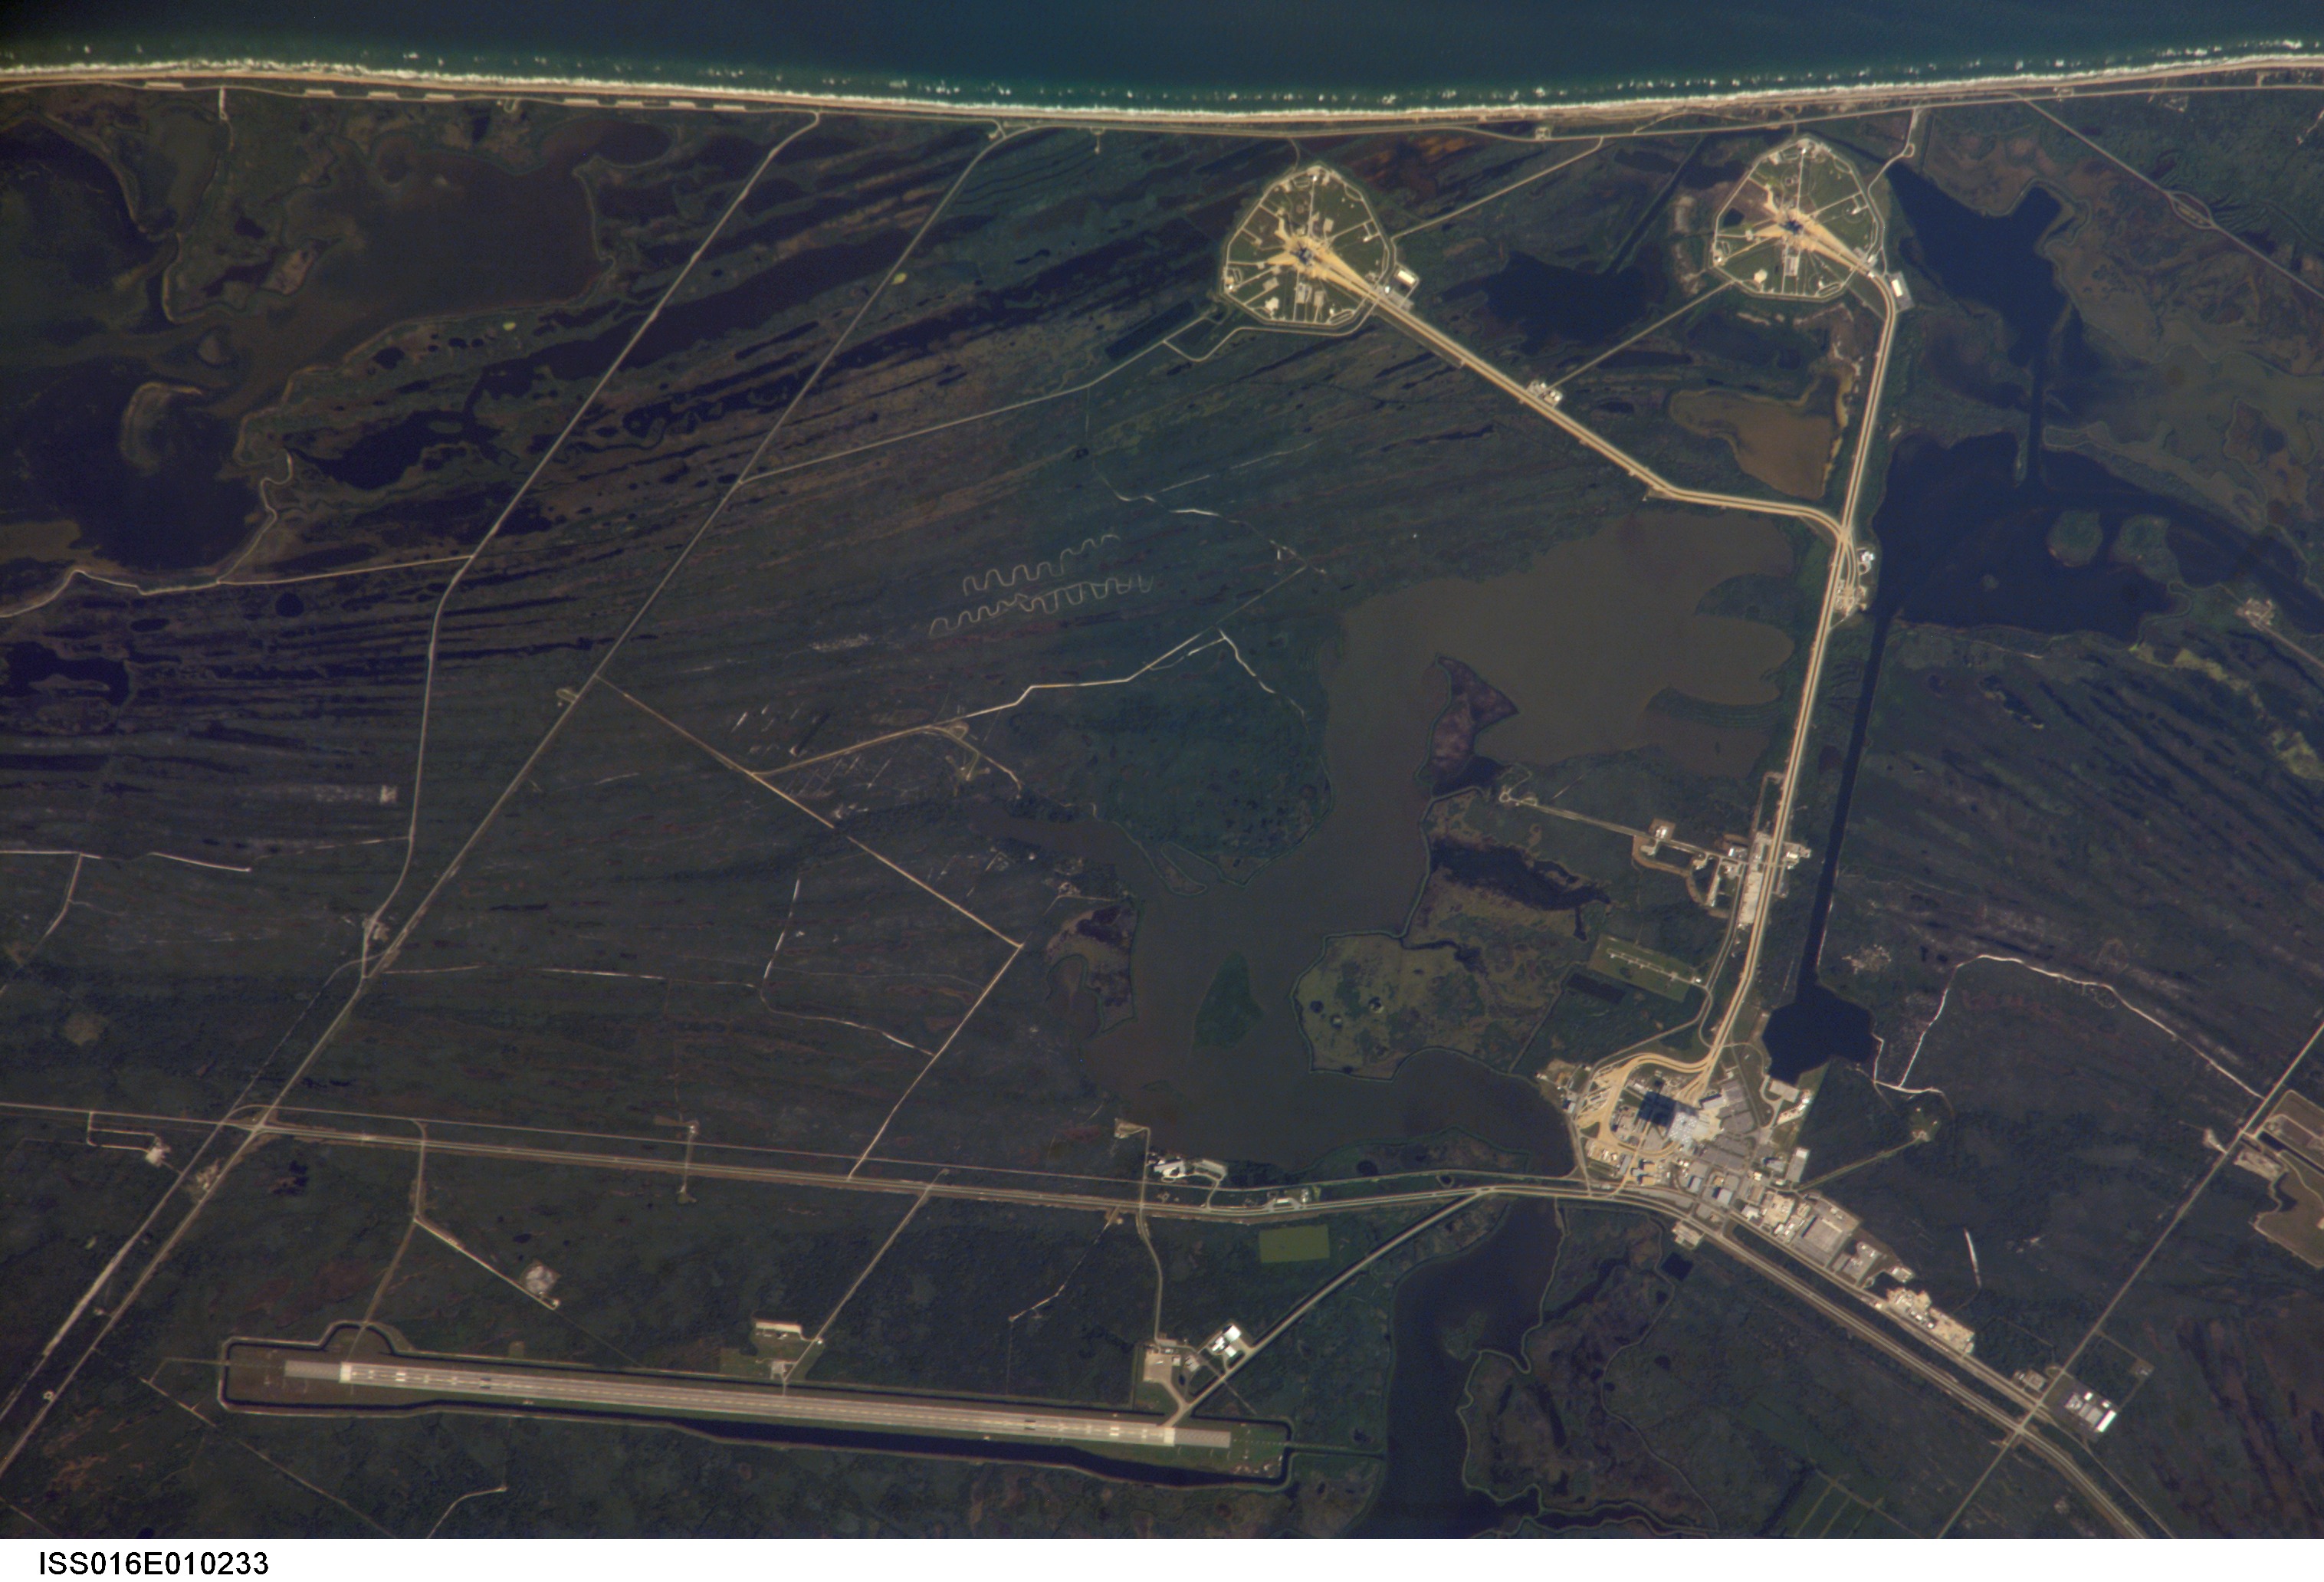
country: USA-FLORIDA
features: KSC, SHUTTLE LANDING FACILITY
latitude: 28.6
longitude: -80.8
